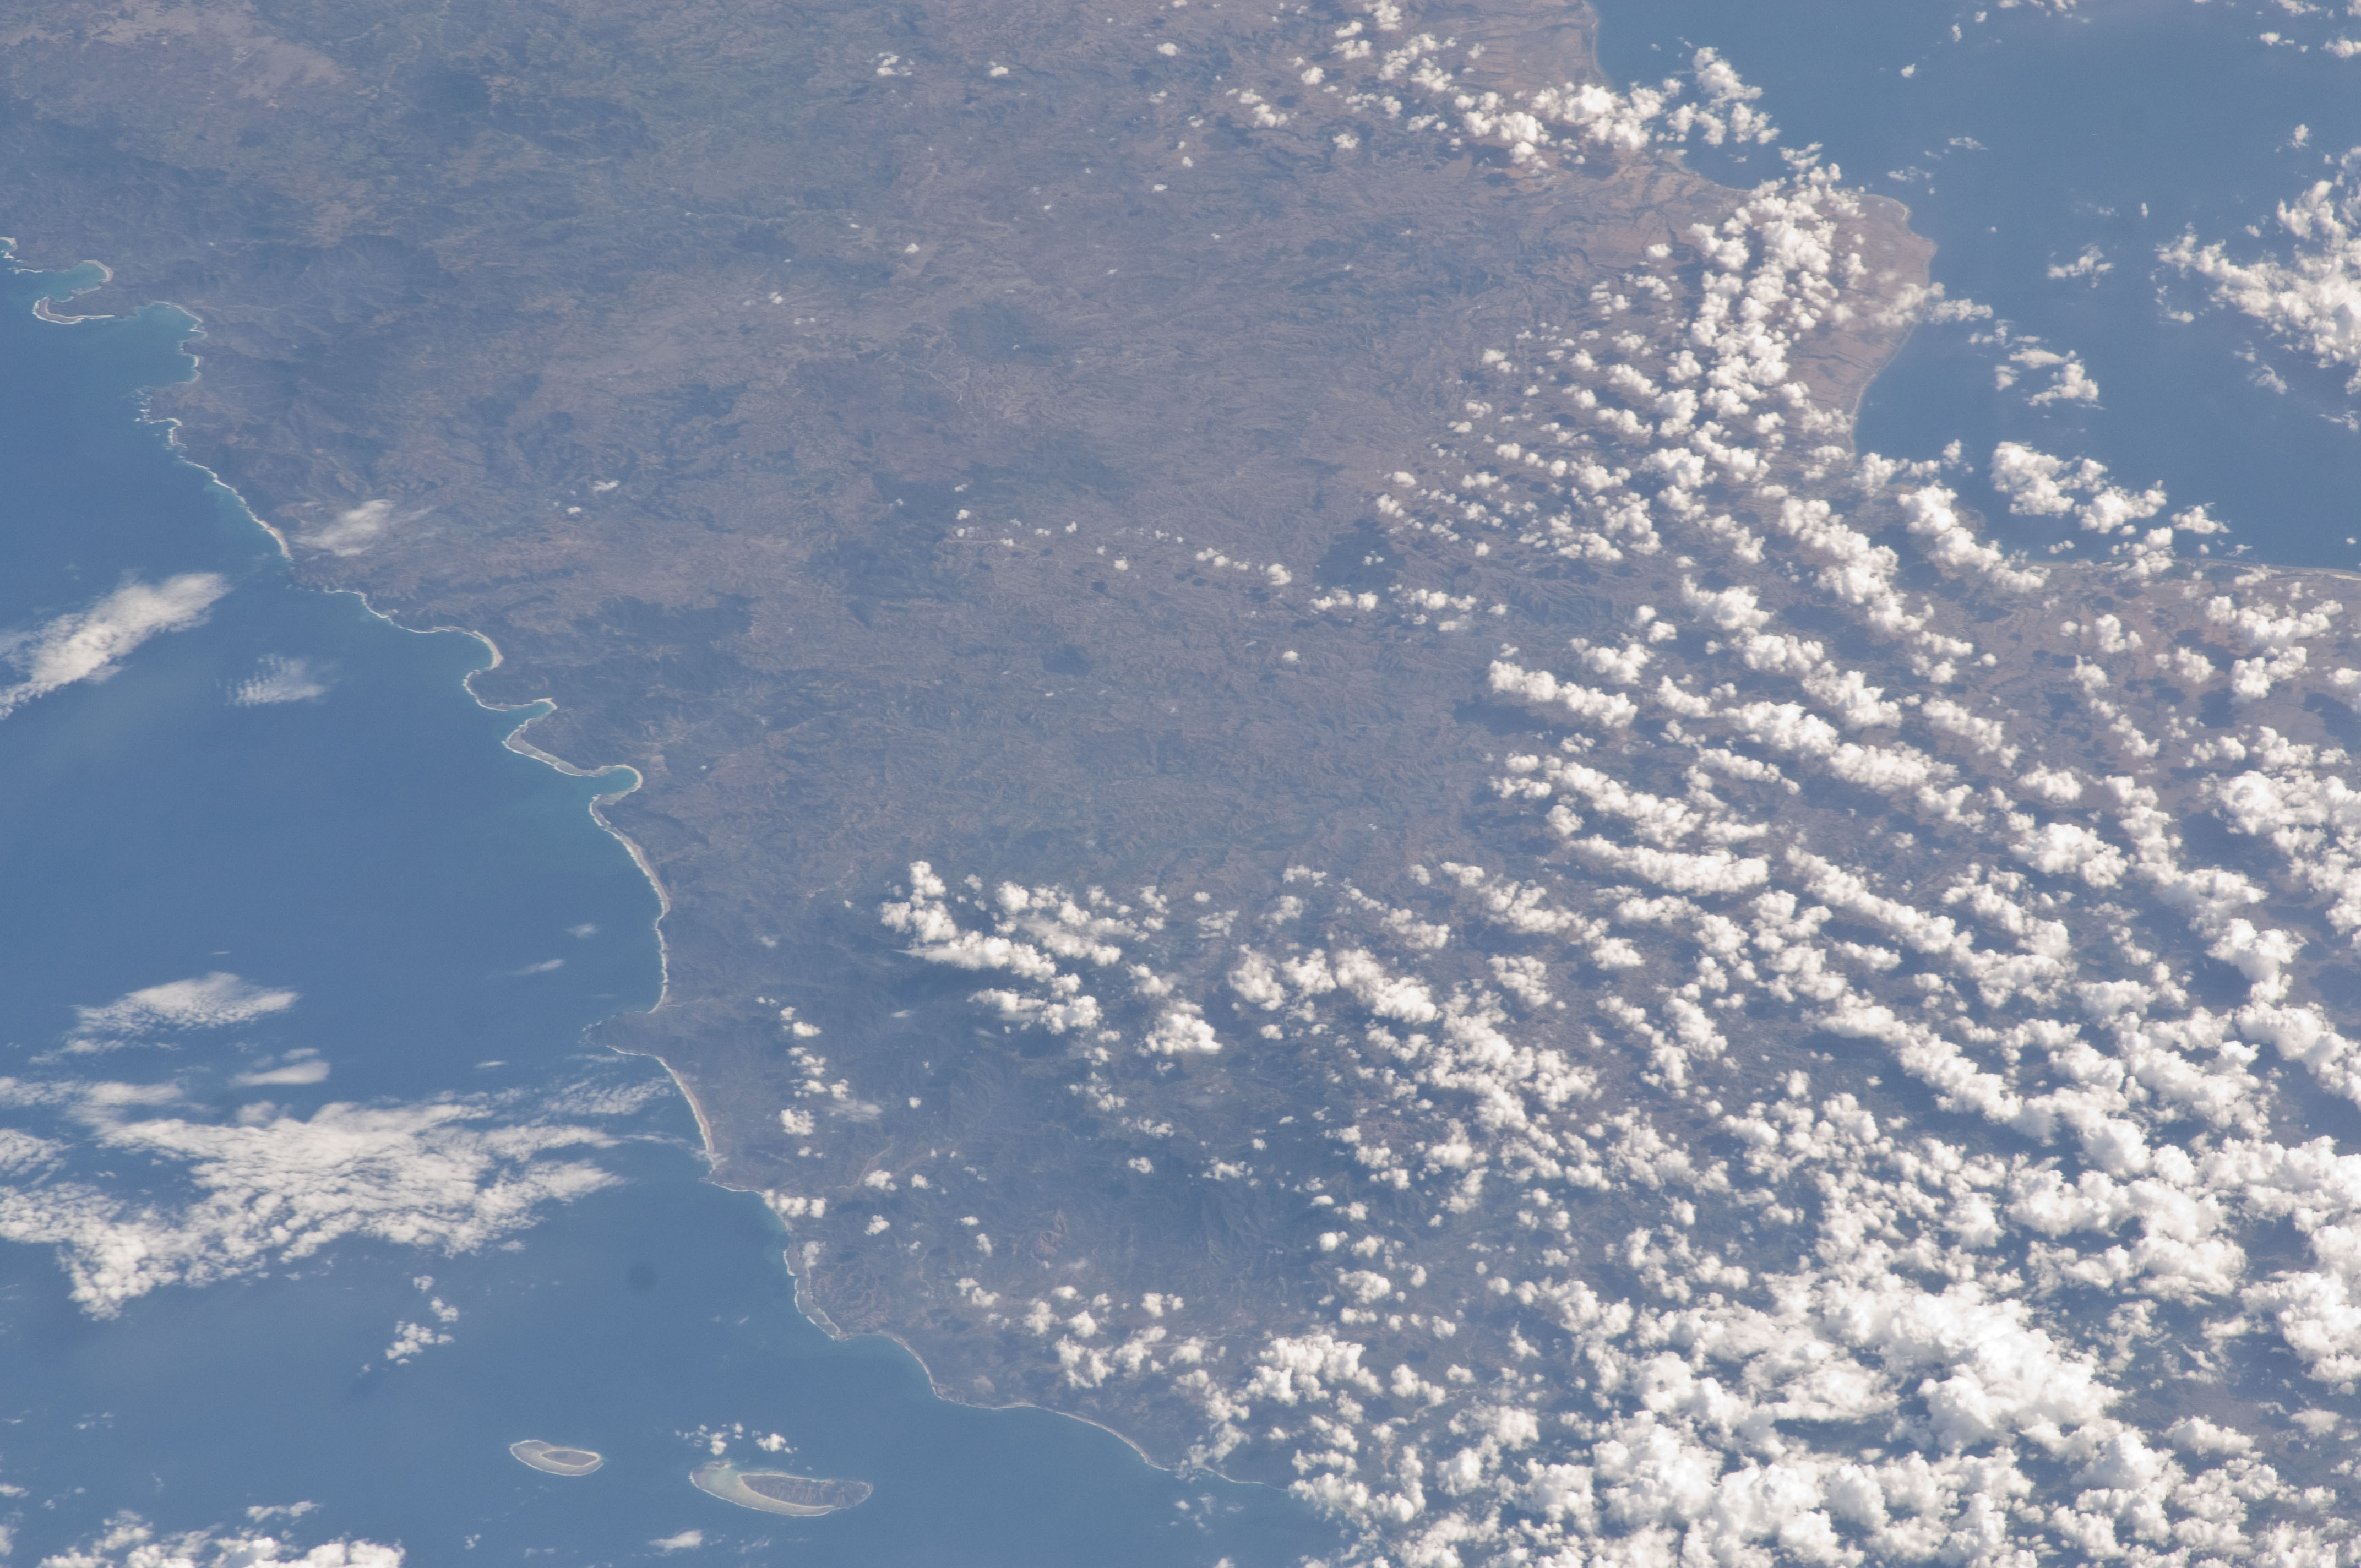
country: INDONESIA
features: LESSER SUNDA I., SUMBA, INDIAN O.
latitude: -9.6
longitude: 119.7
